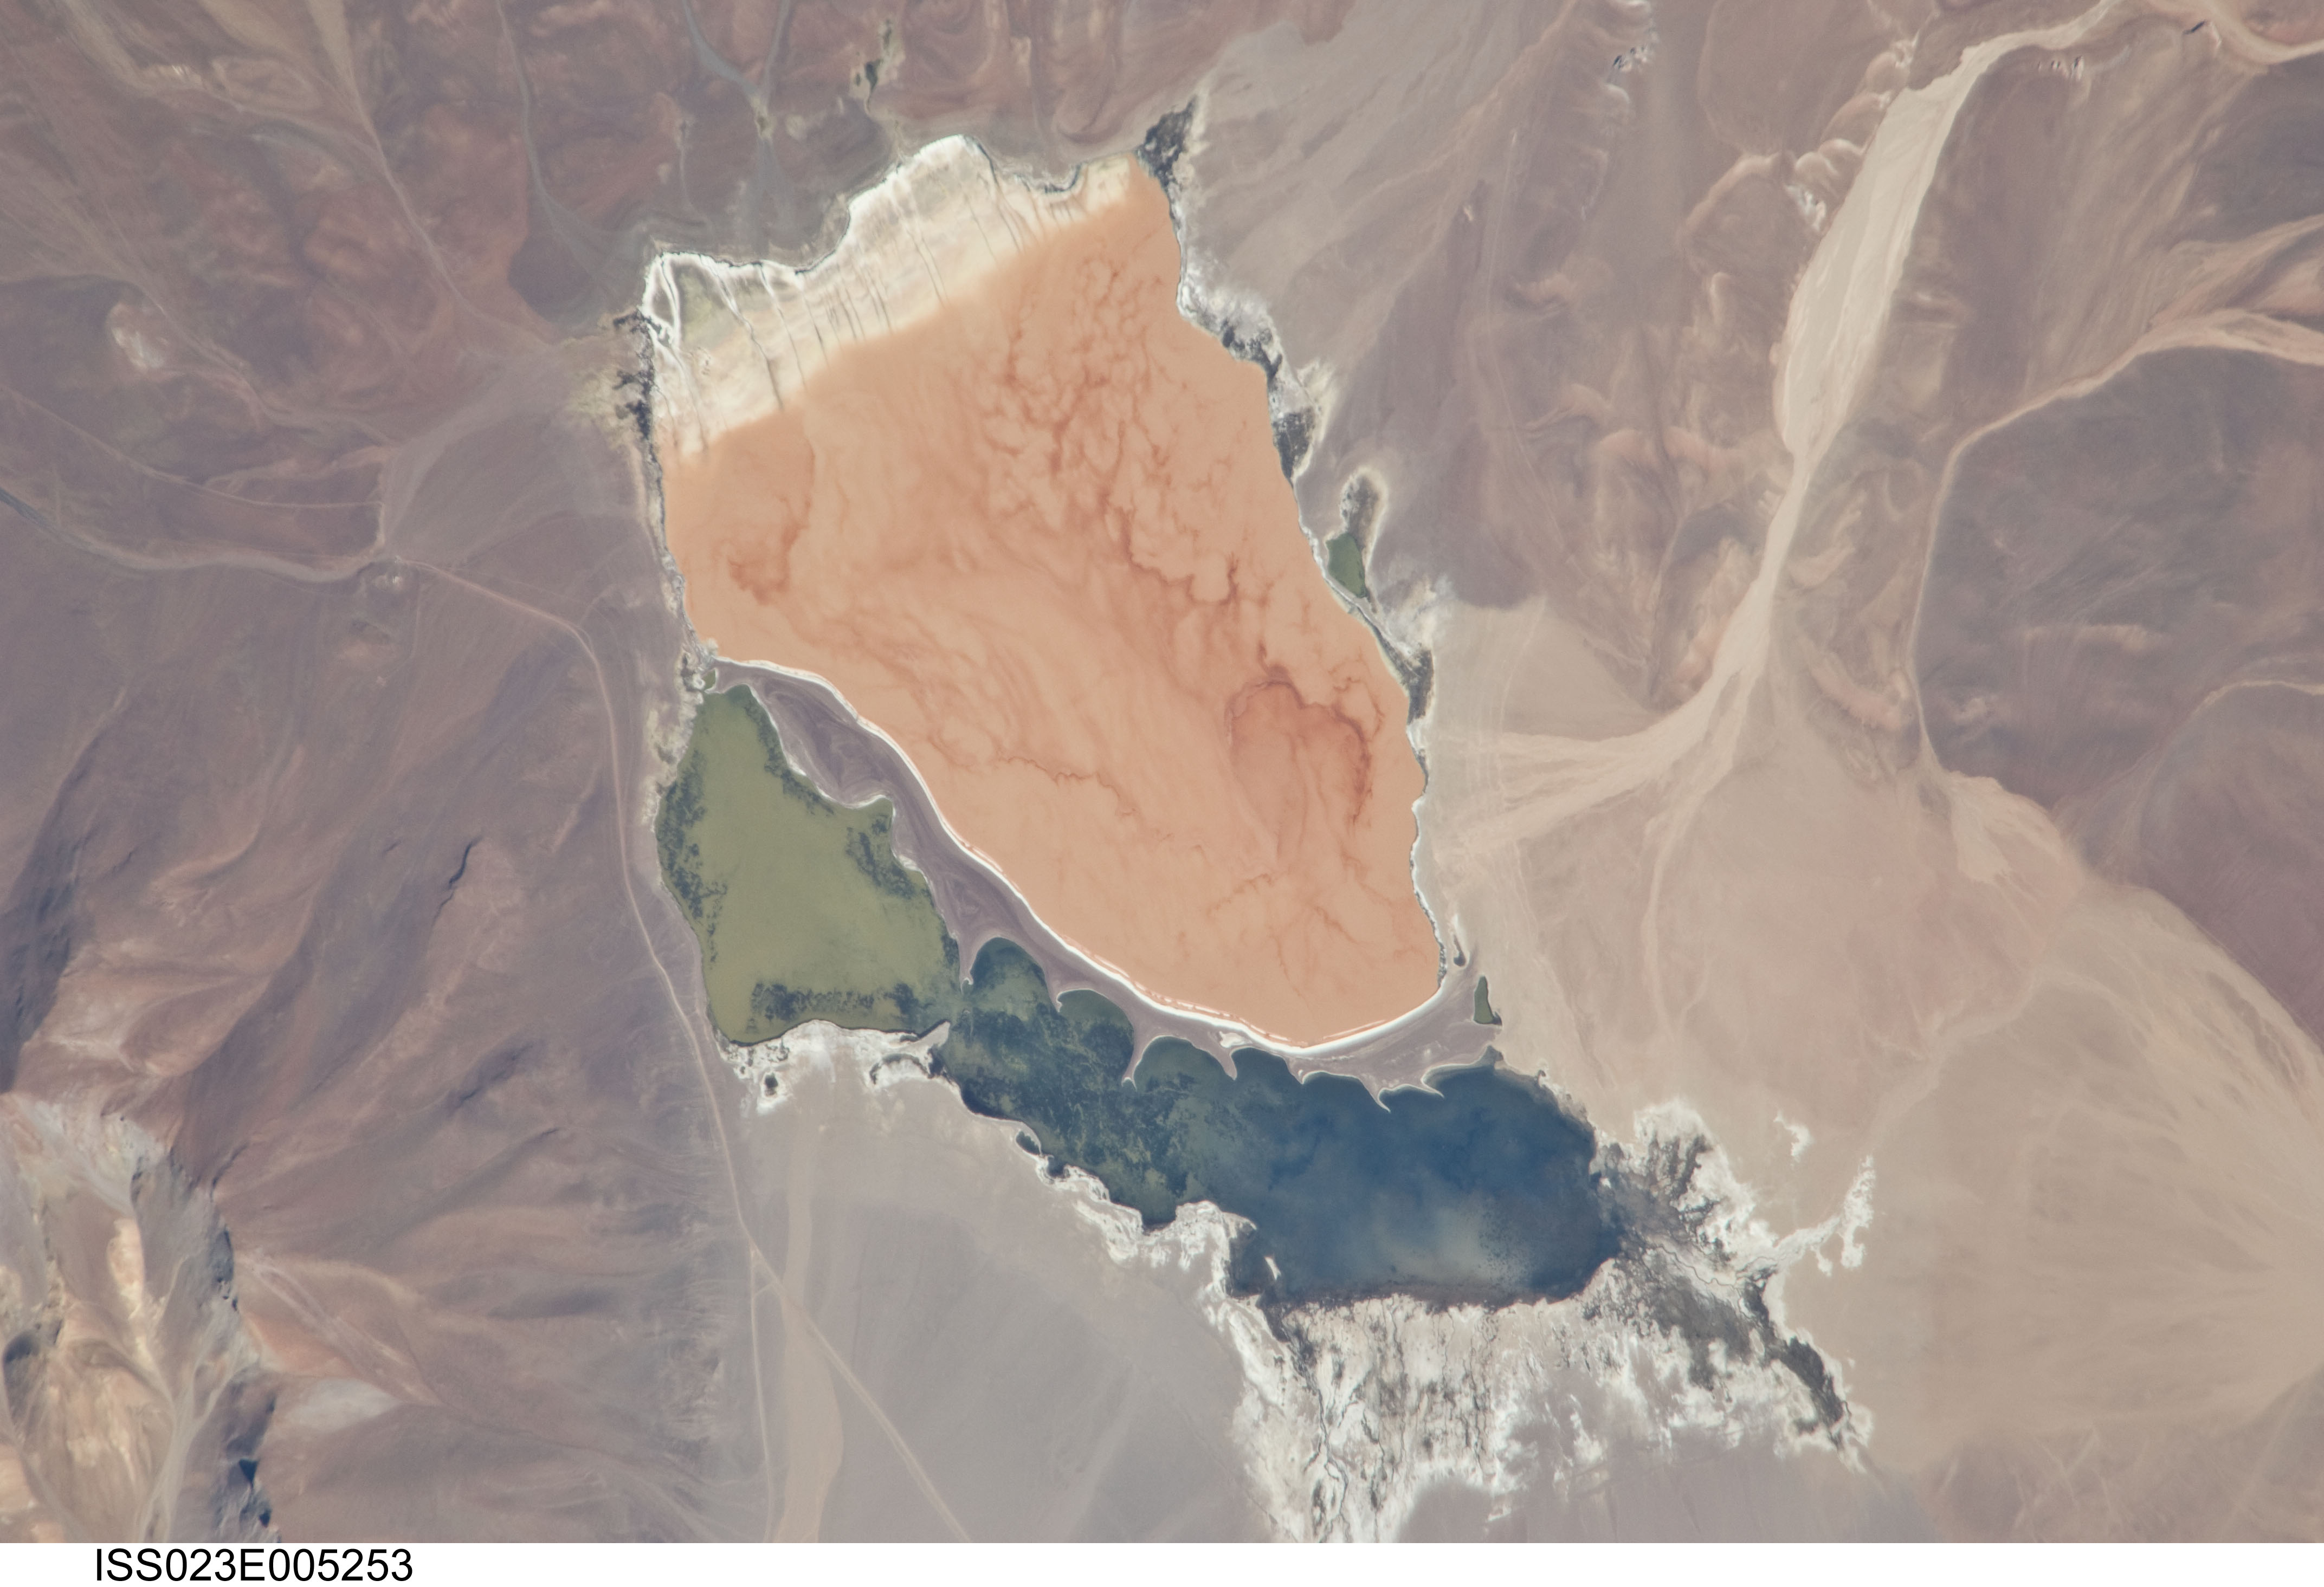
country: CHILE
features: LAKE OF NEGRO FRANCISO, SEIMENT, DRAINAGE, ROADS
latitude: -27.5
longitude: -69.2
